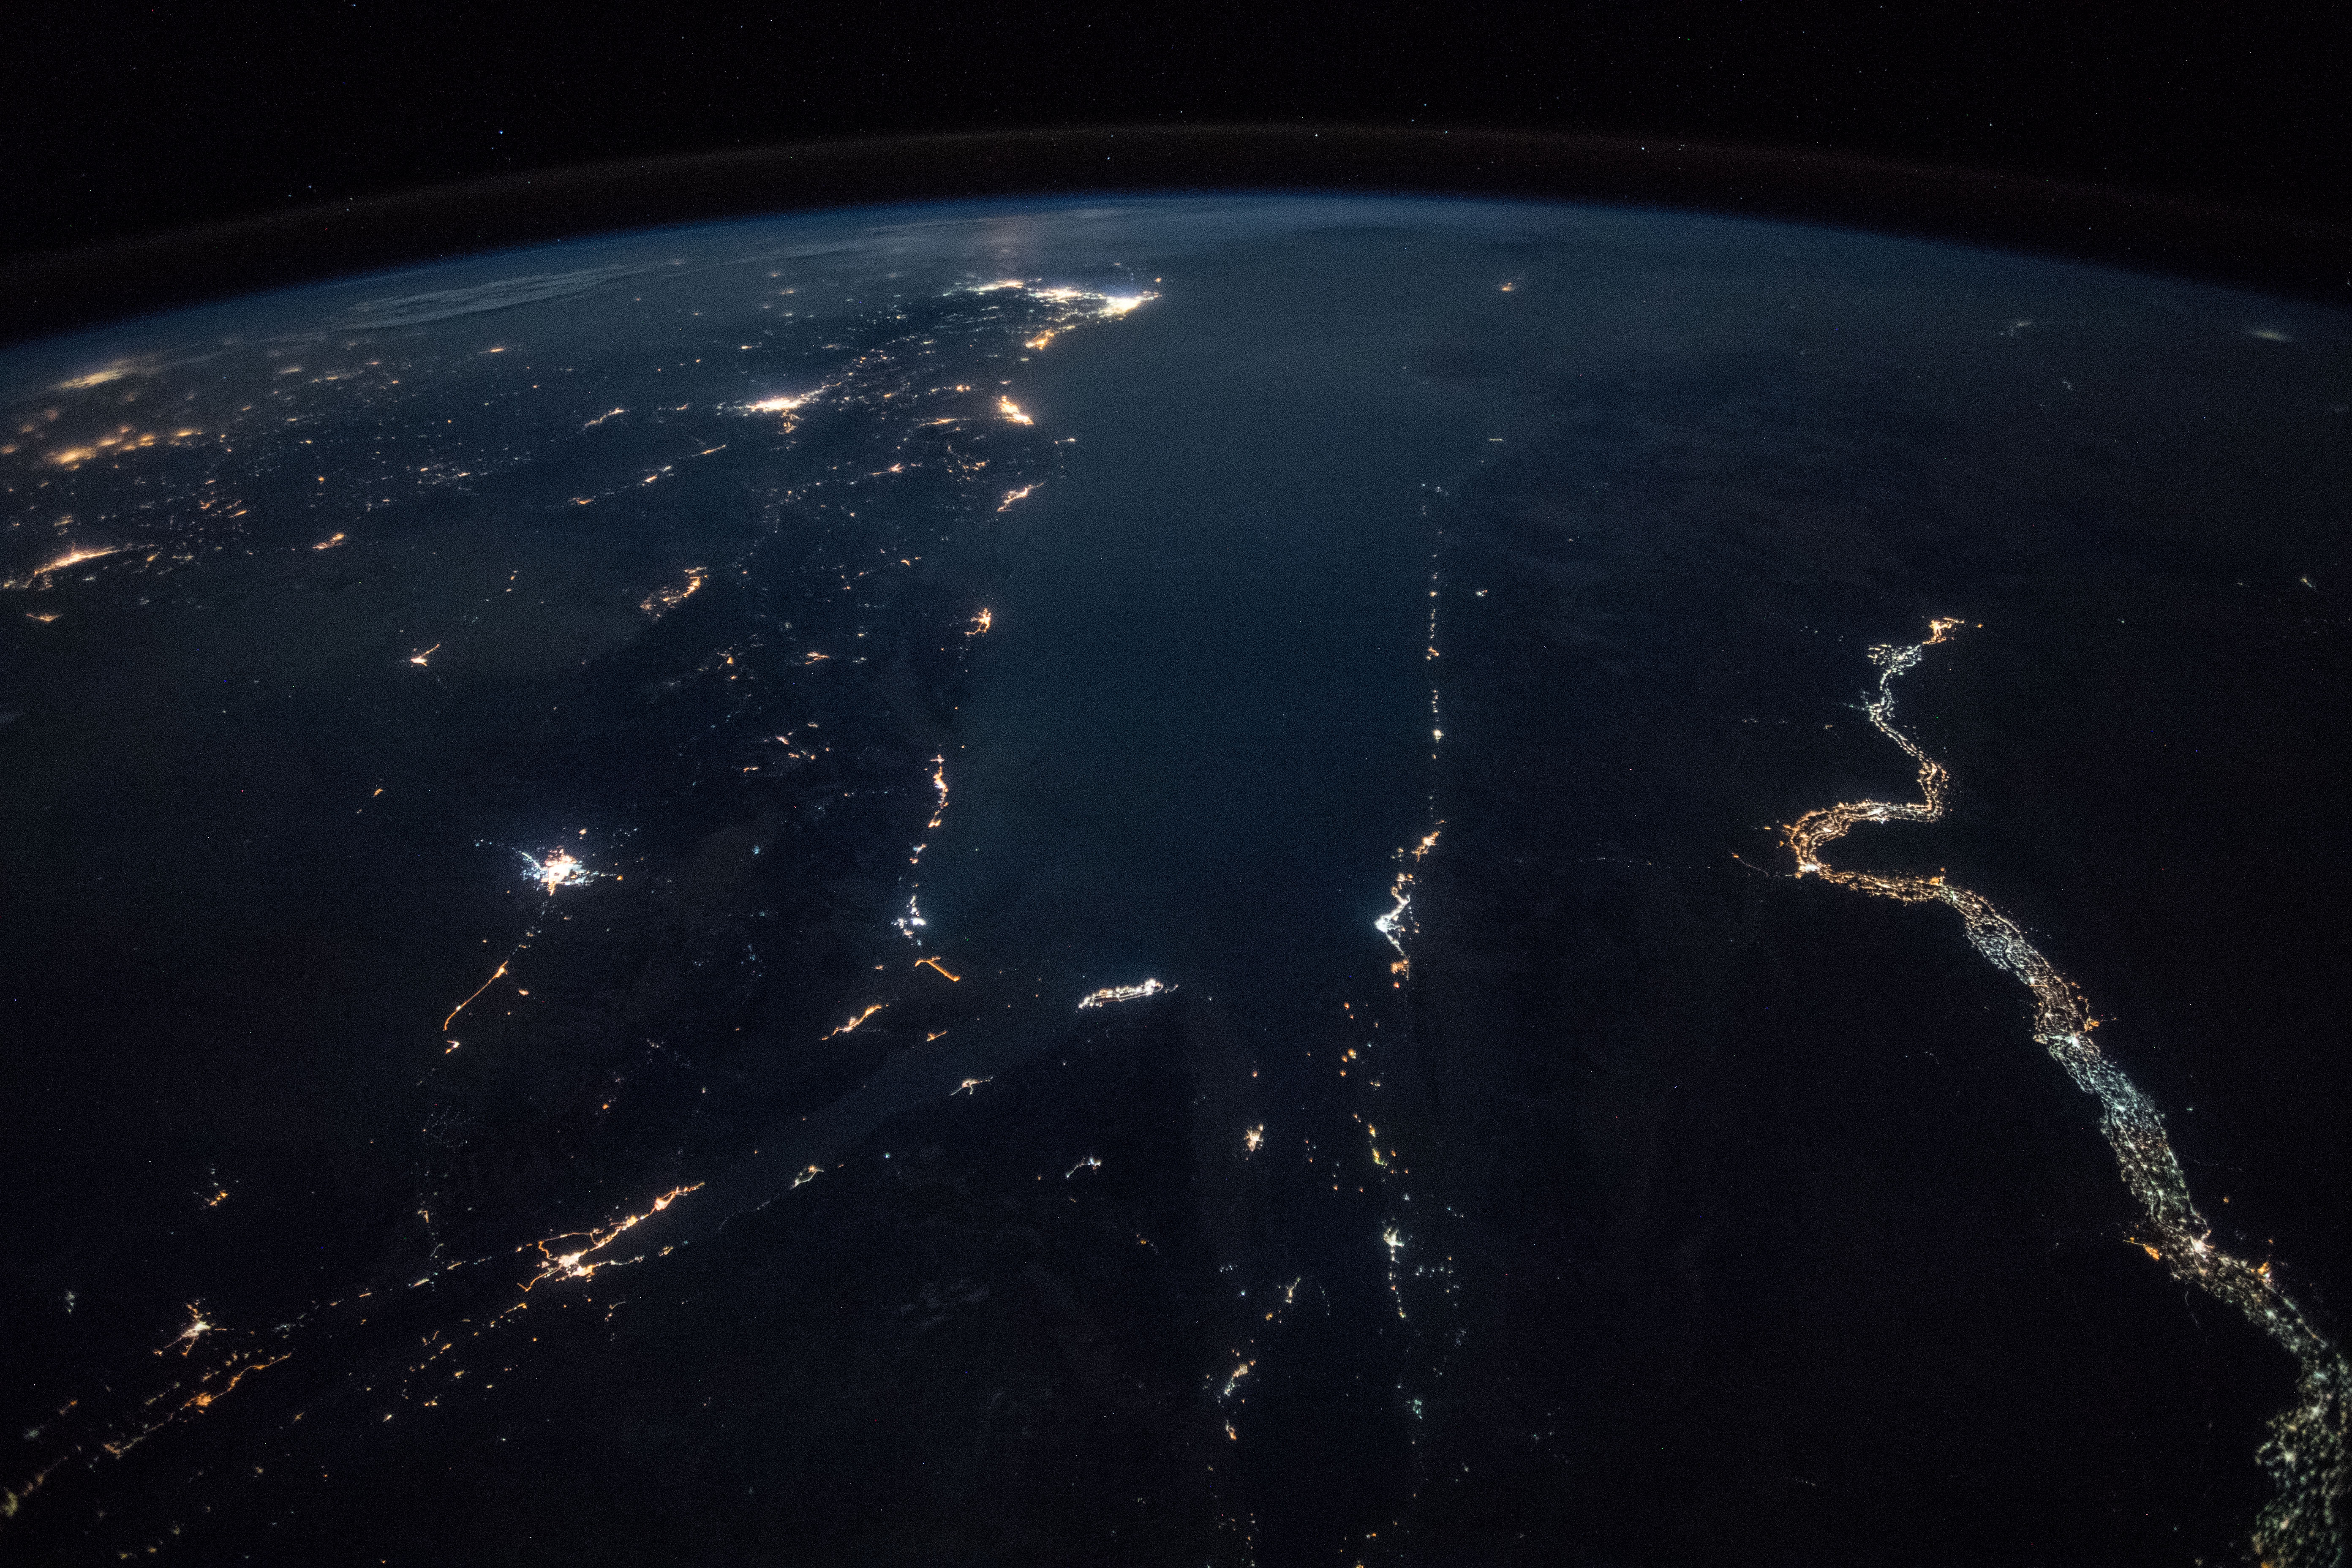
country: SAUDI ARABIA
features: GULF OF SUEZ, GULF OF AQABA, HEJAZ MOUNTAINS, TABUK CITY, RAS MOHAMMED CITY, SHARM EL-SHEIKH CITY, NILE RIVER, EARTH LIMB, NIGHT
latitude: 27.3
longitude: 34.7
